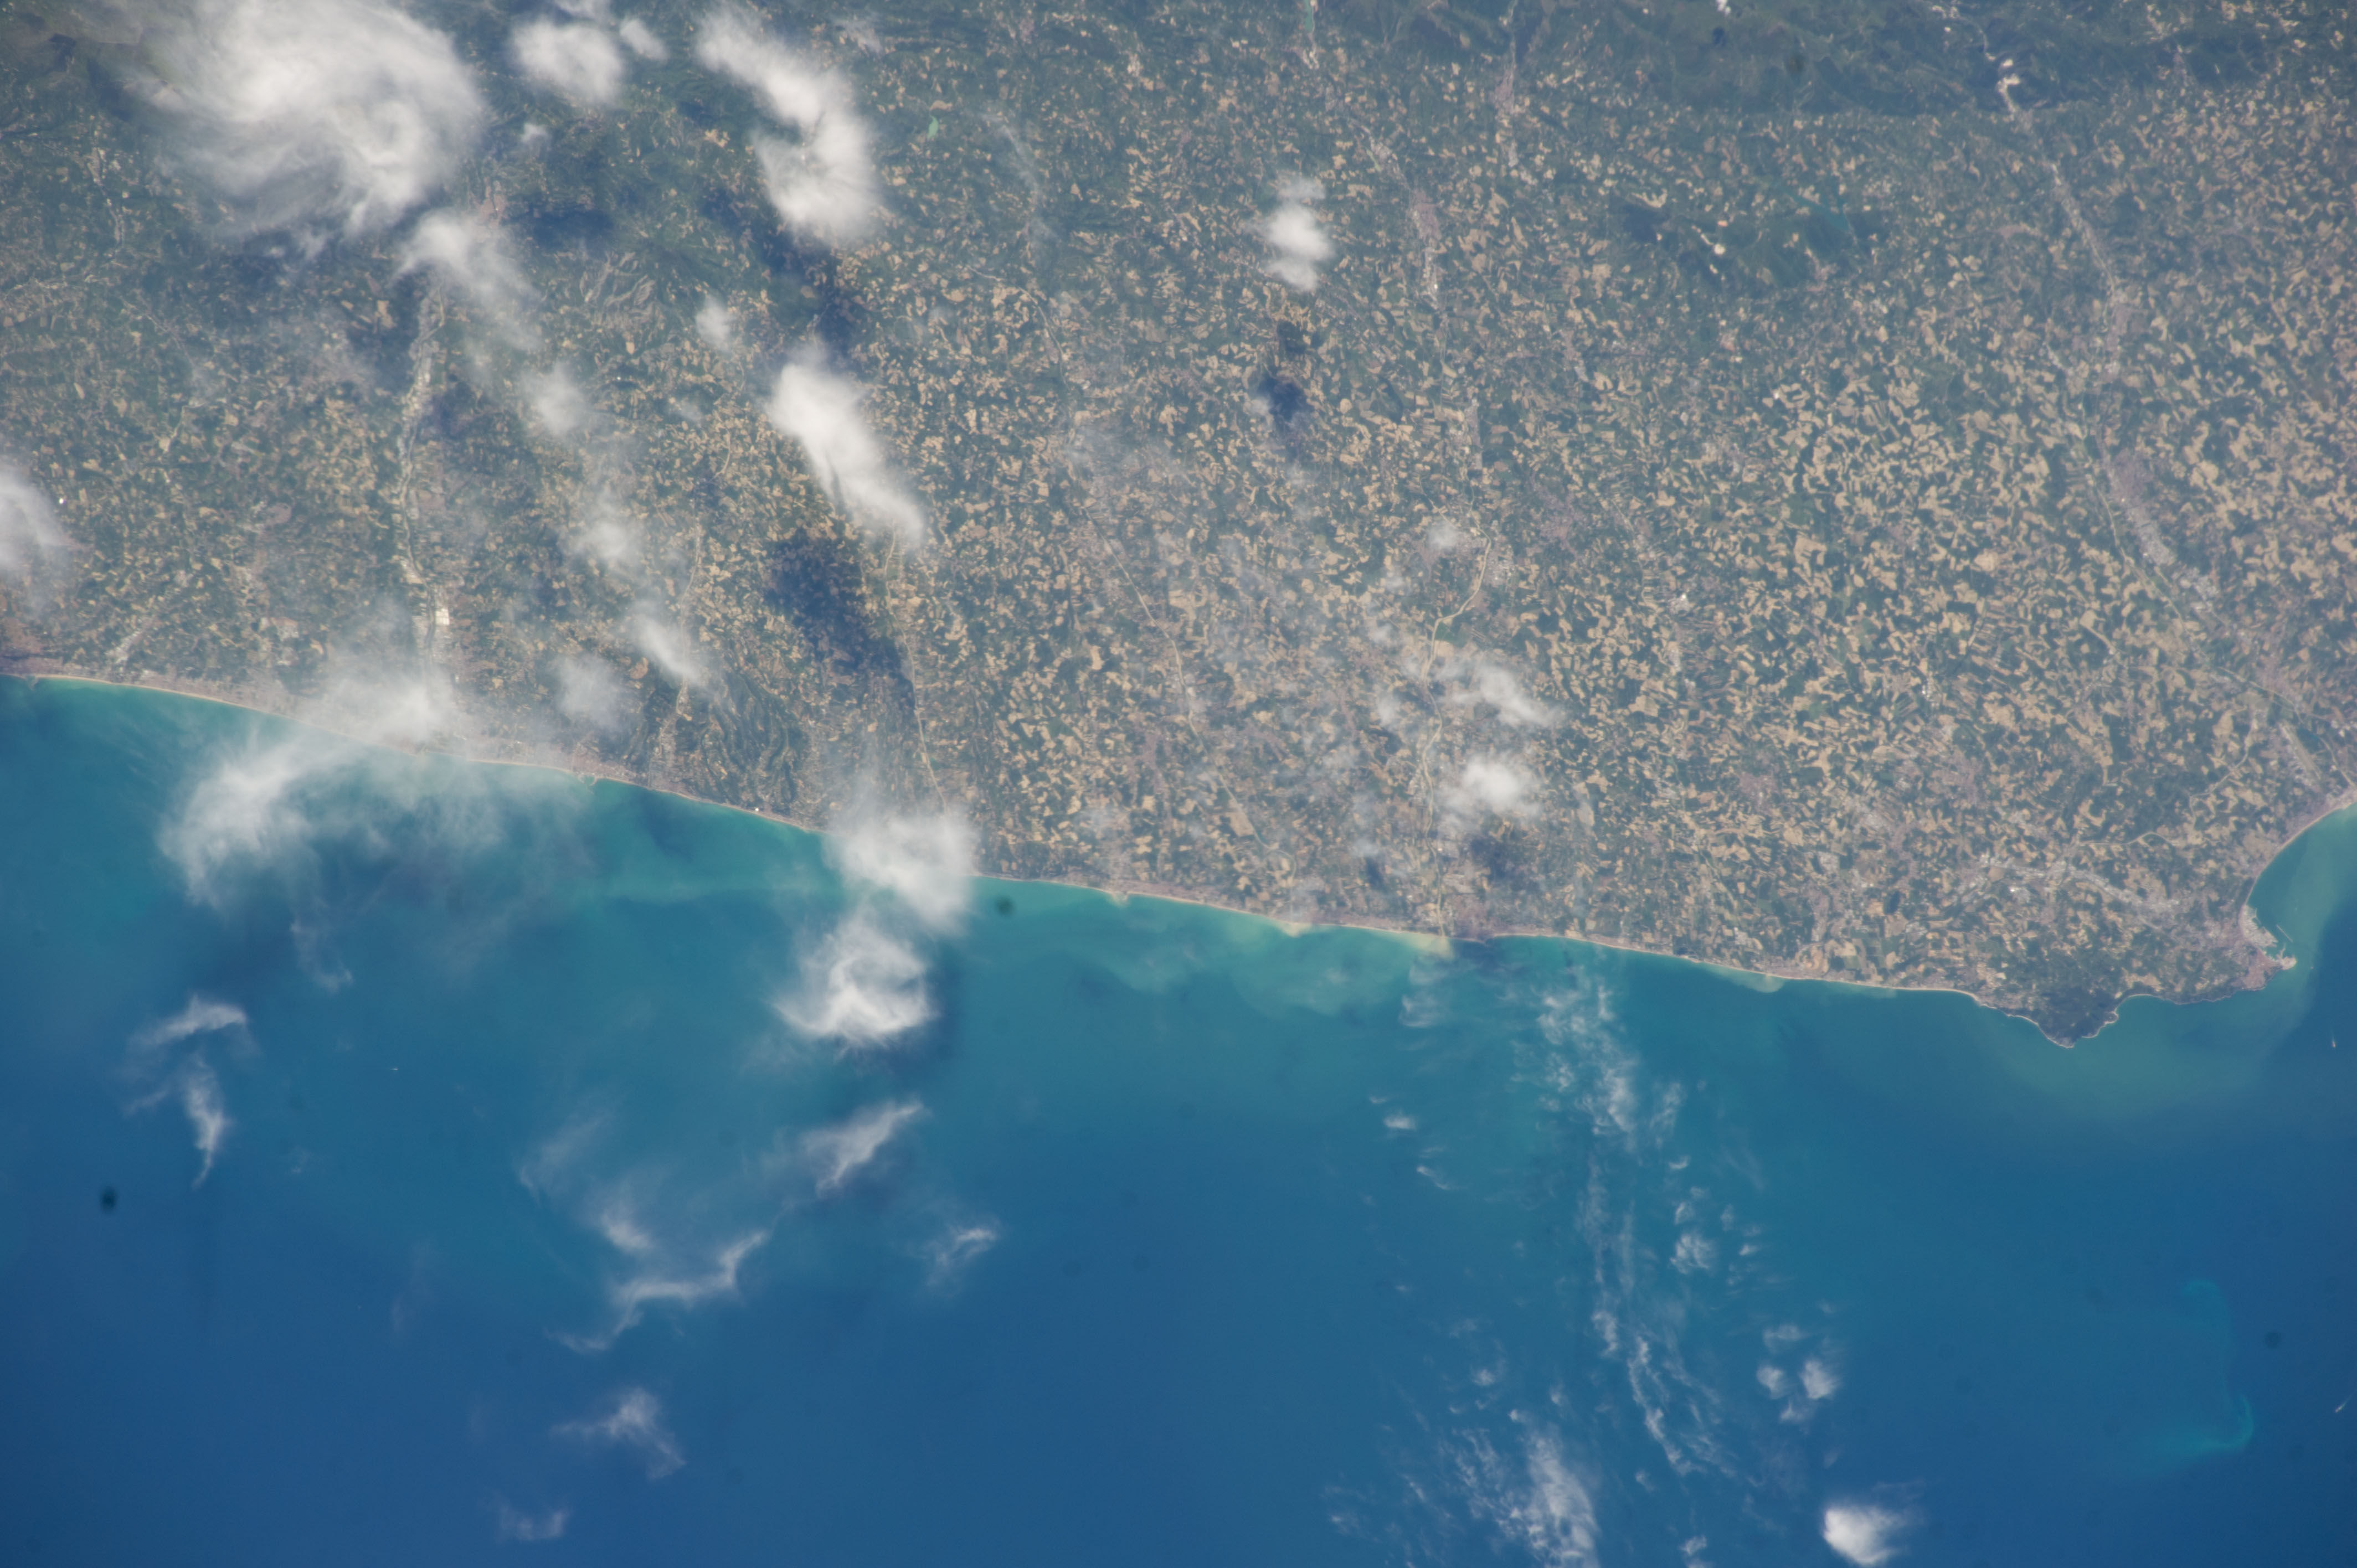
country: ITALY
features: SAN BENEDETTO DEL TRONTO COAST, GROTTAMMARE, ACQUAVIVA PICENA
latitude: 43.0
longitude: 13.8
